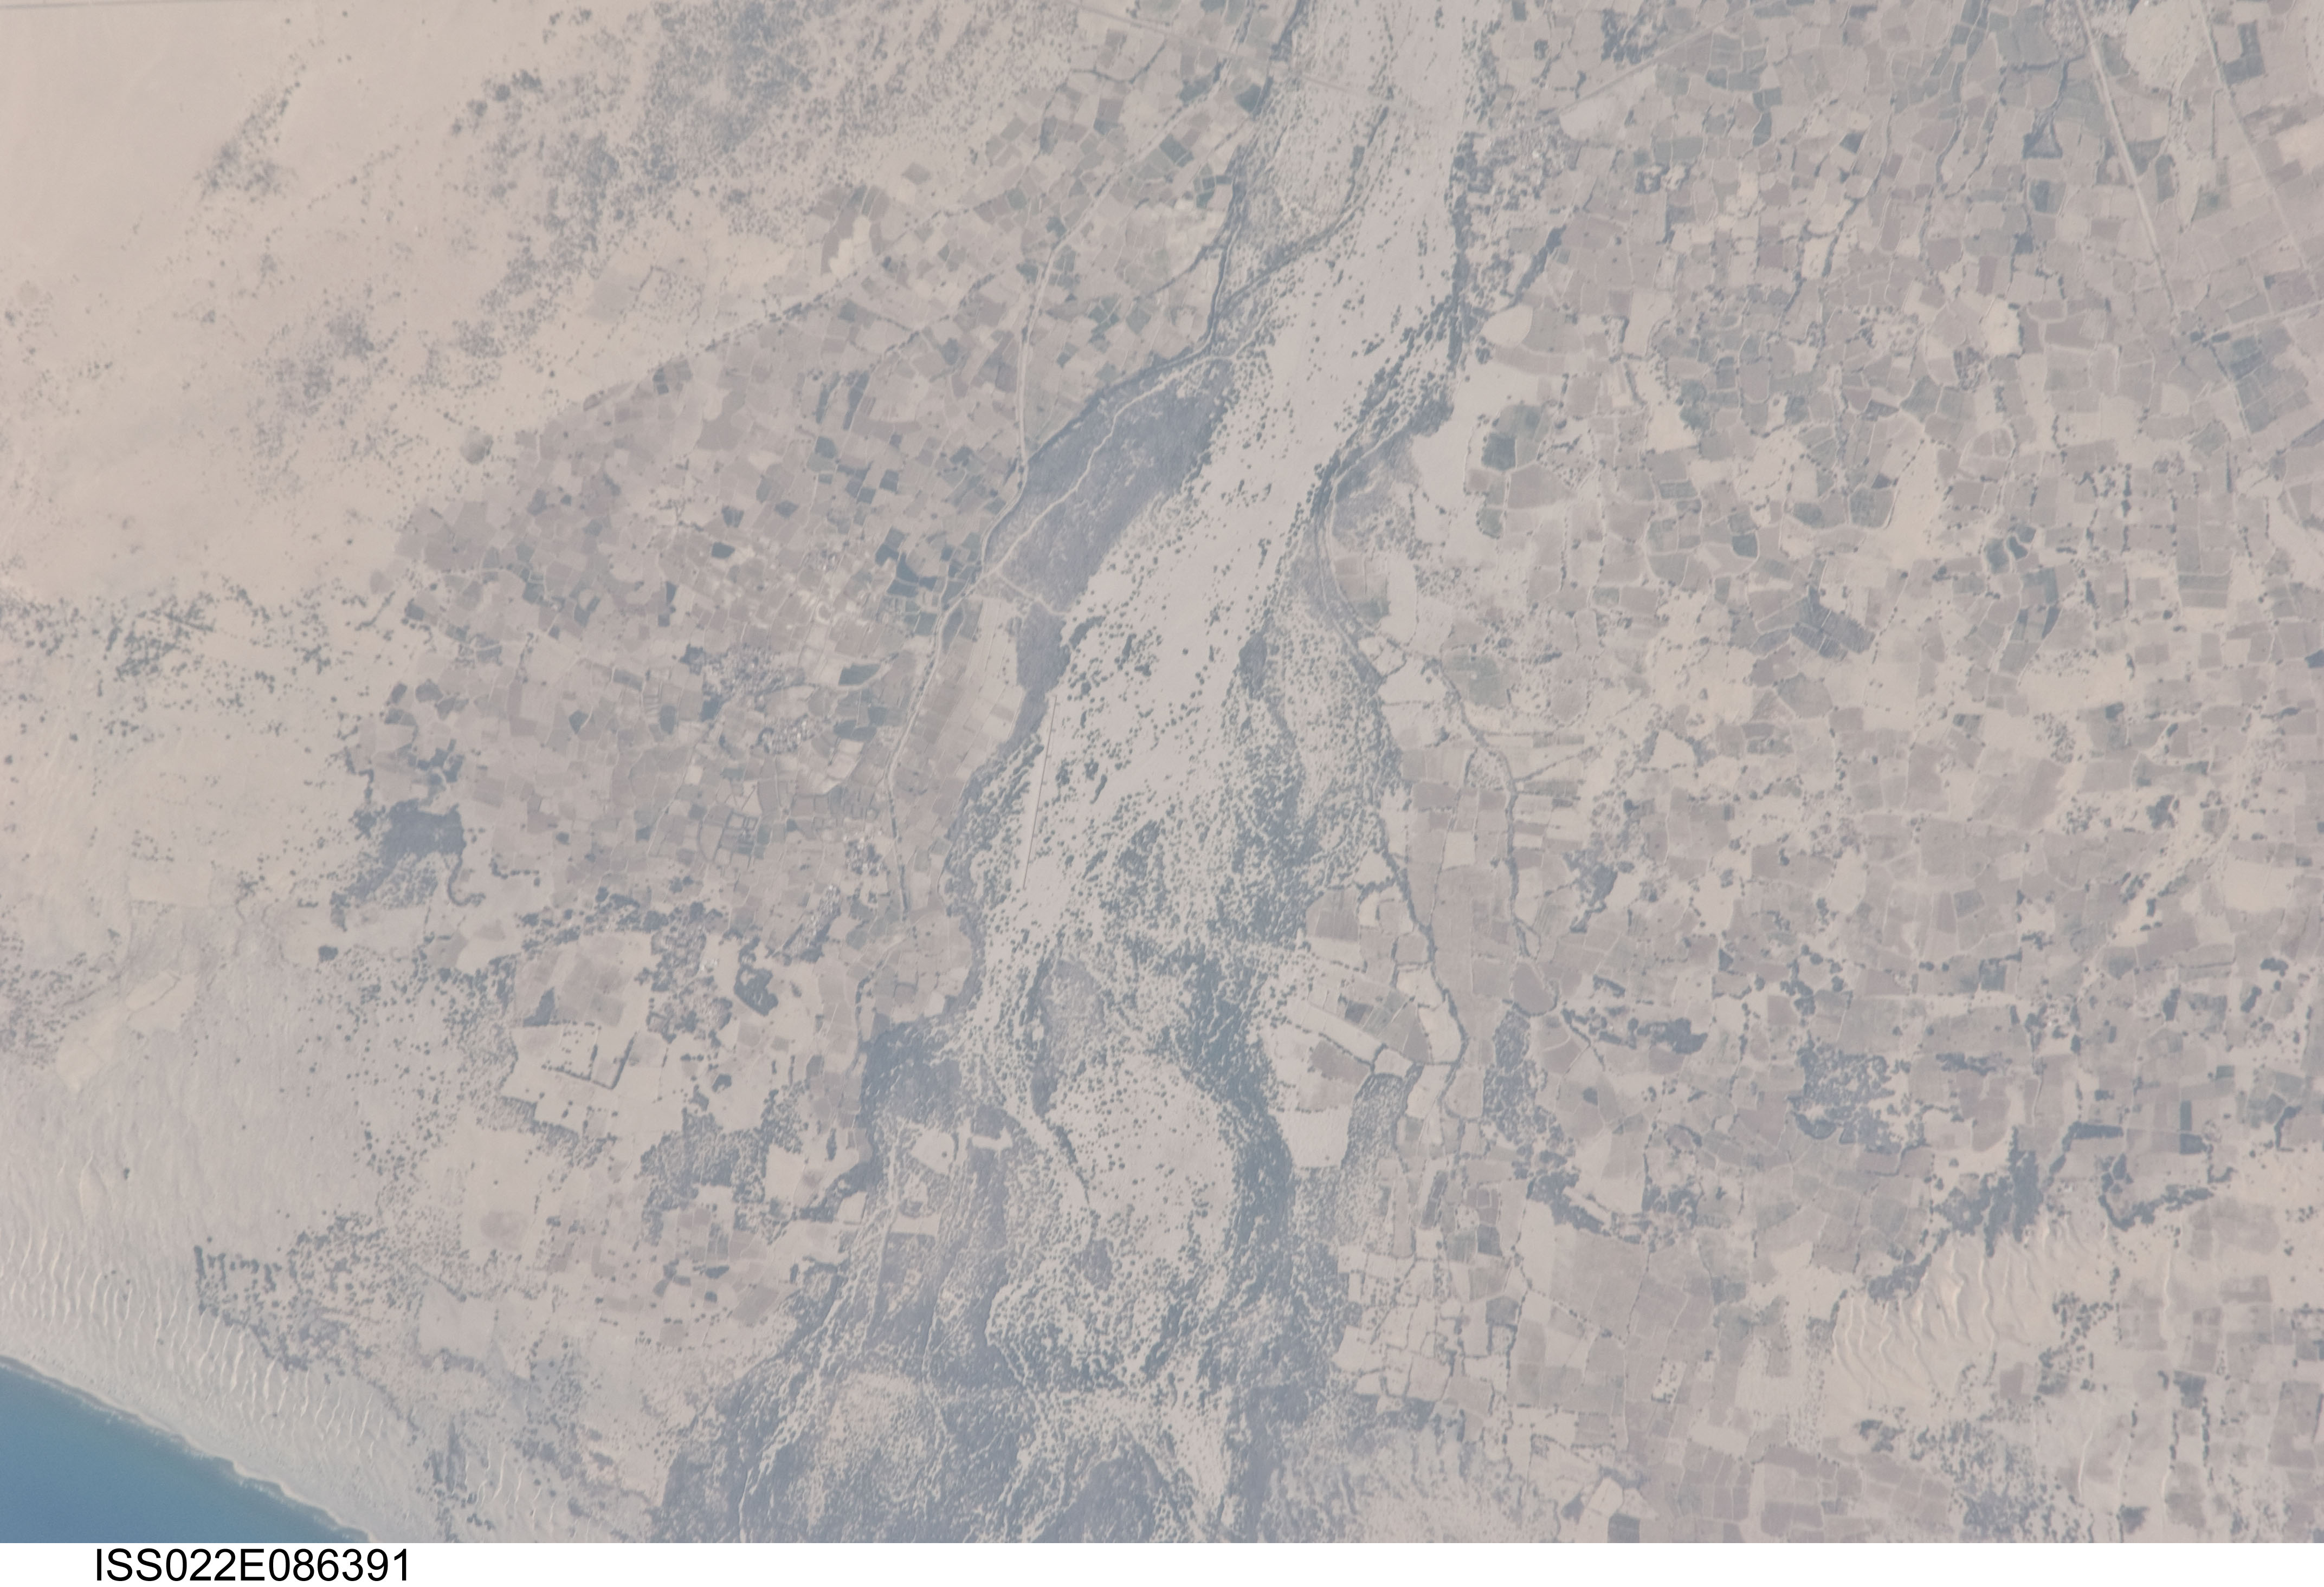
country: YEMEN
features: WADI AHWAR, COAST, DESERT, AGR.
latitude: 13.5
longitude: 46.7
